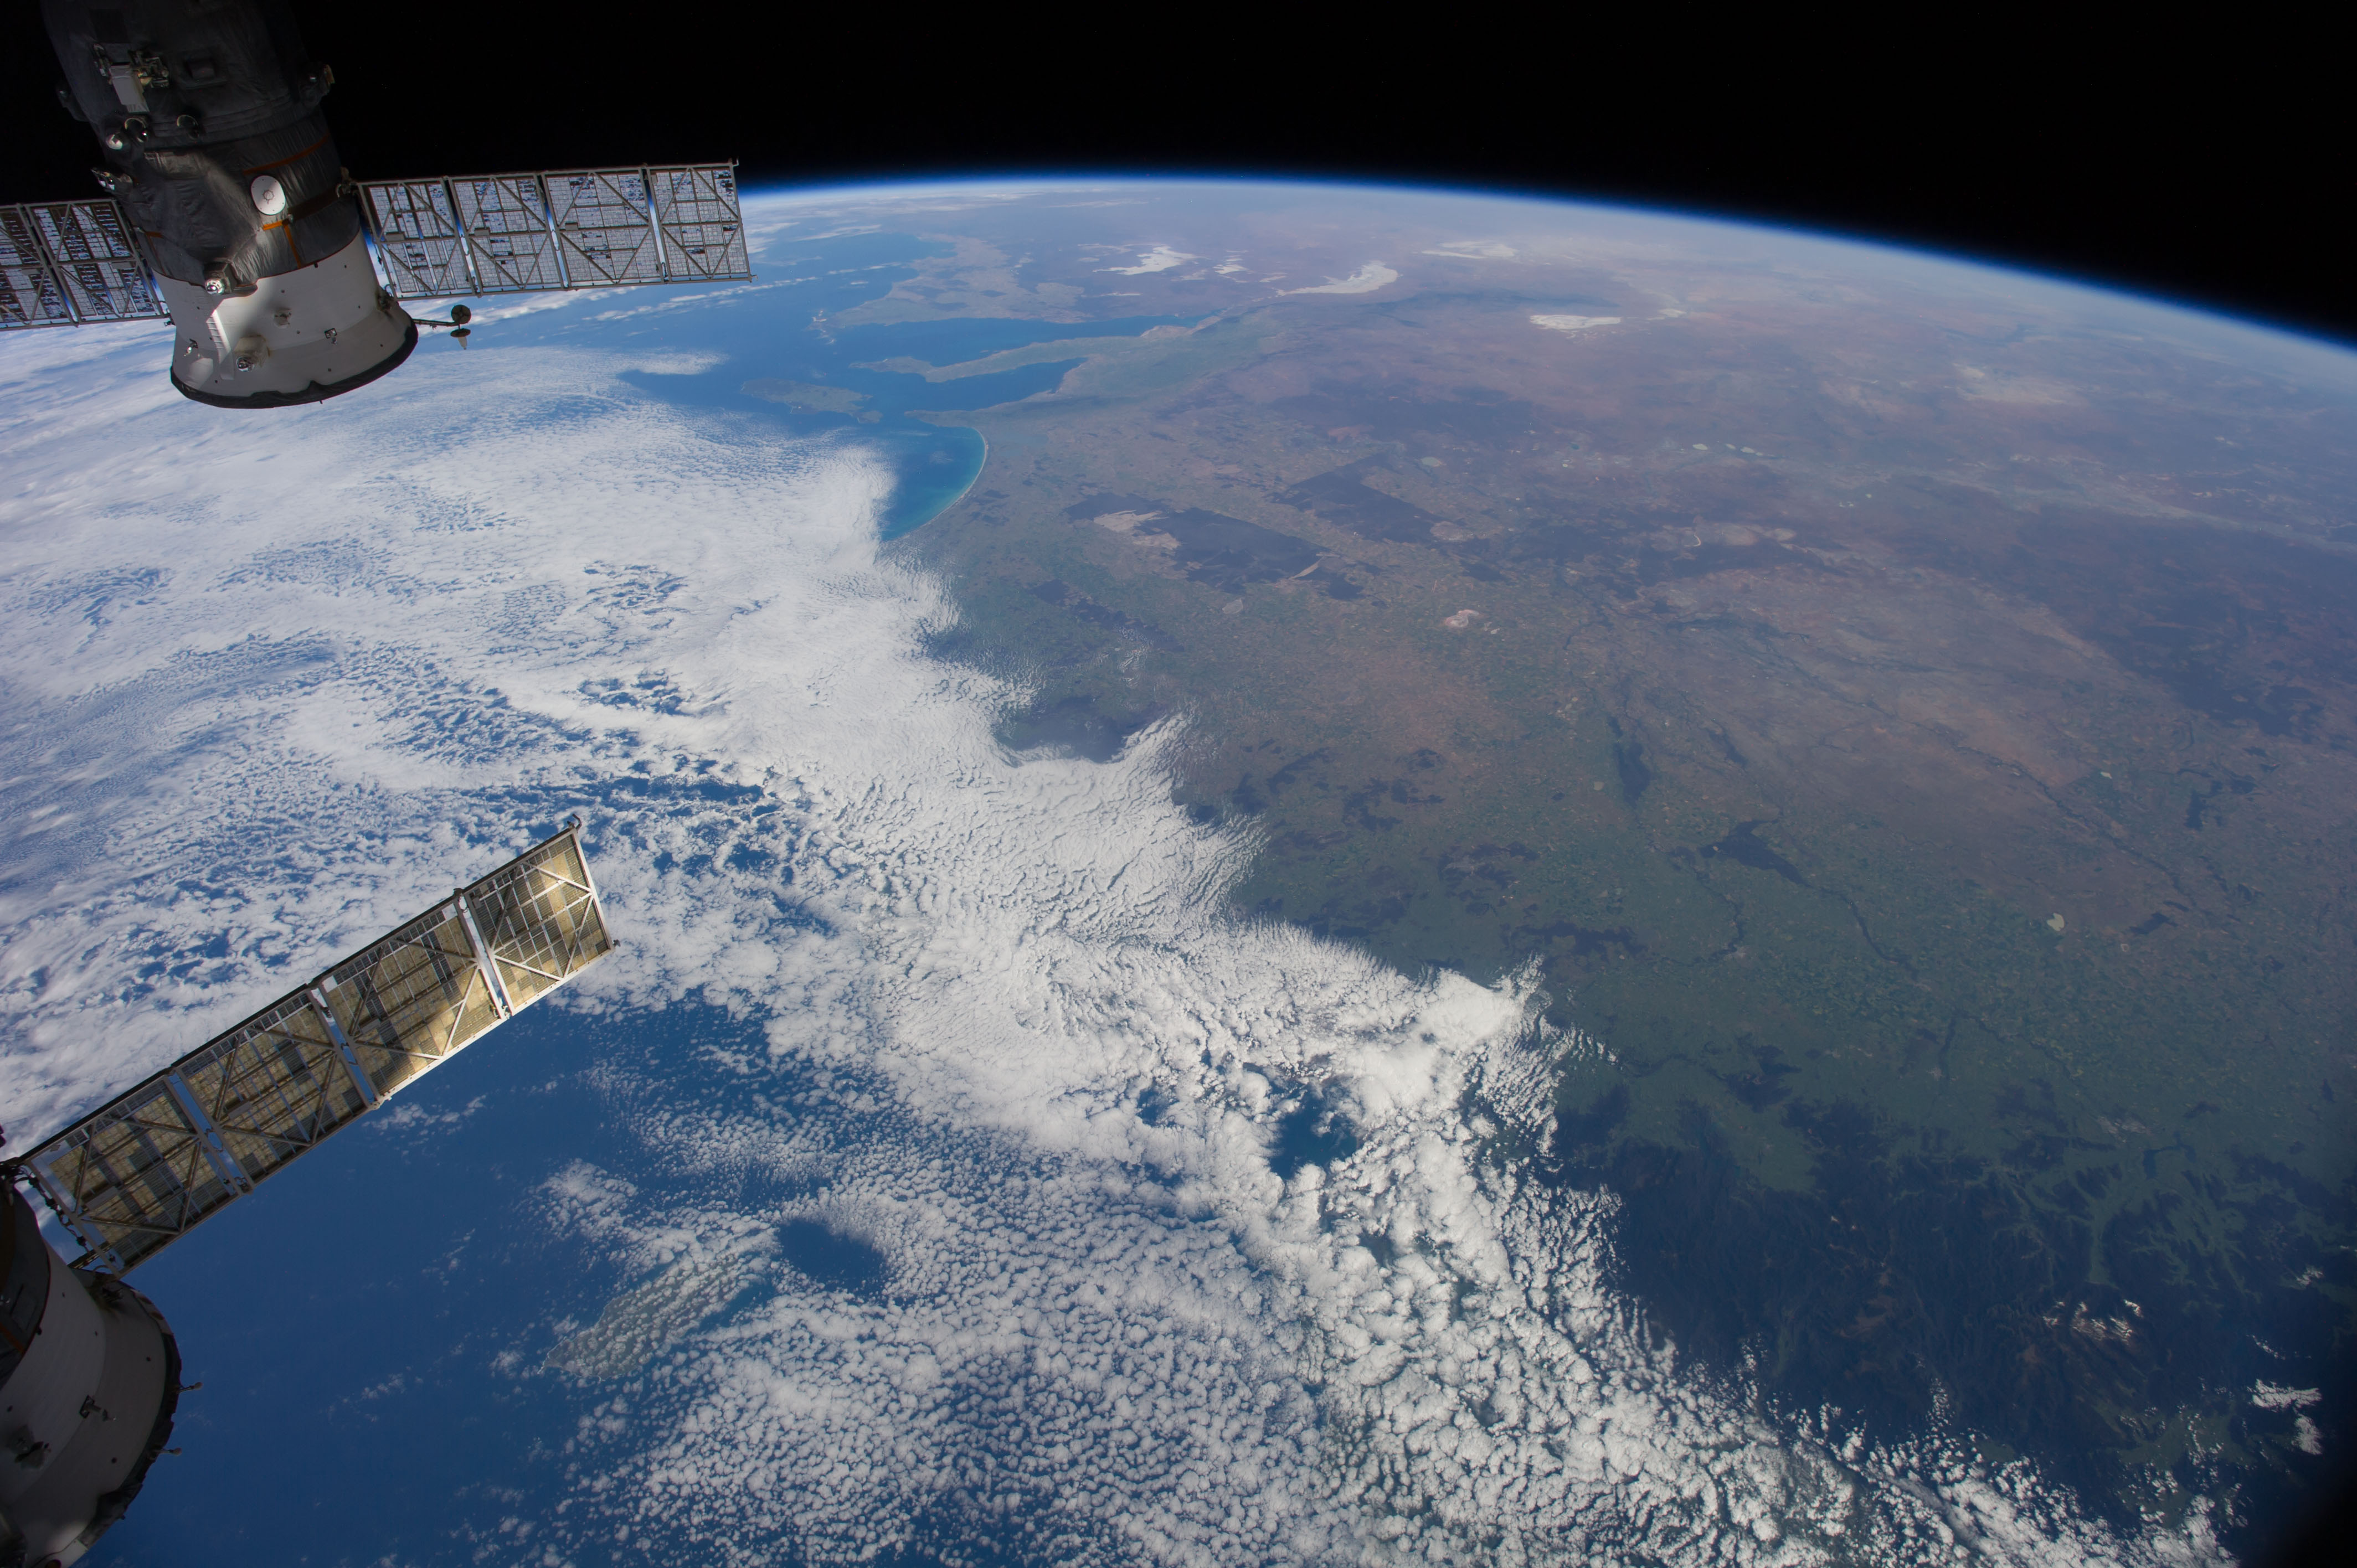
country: AUSTRALIA-V
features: MURRAY R., MURRUMBIDGEE R., G. ST VINCENT, SPENCER G., KANGAROO I., L. TORRENS, L. FROME, STRZELECKI DES., FLINDERS RA., L. HINDMARSH, INDIAN O.
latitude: -37.5
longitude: 143.0
